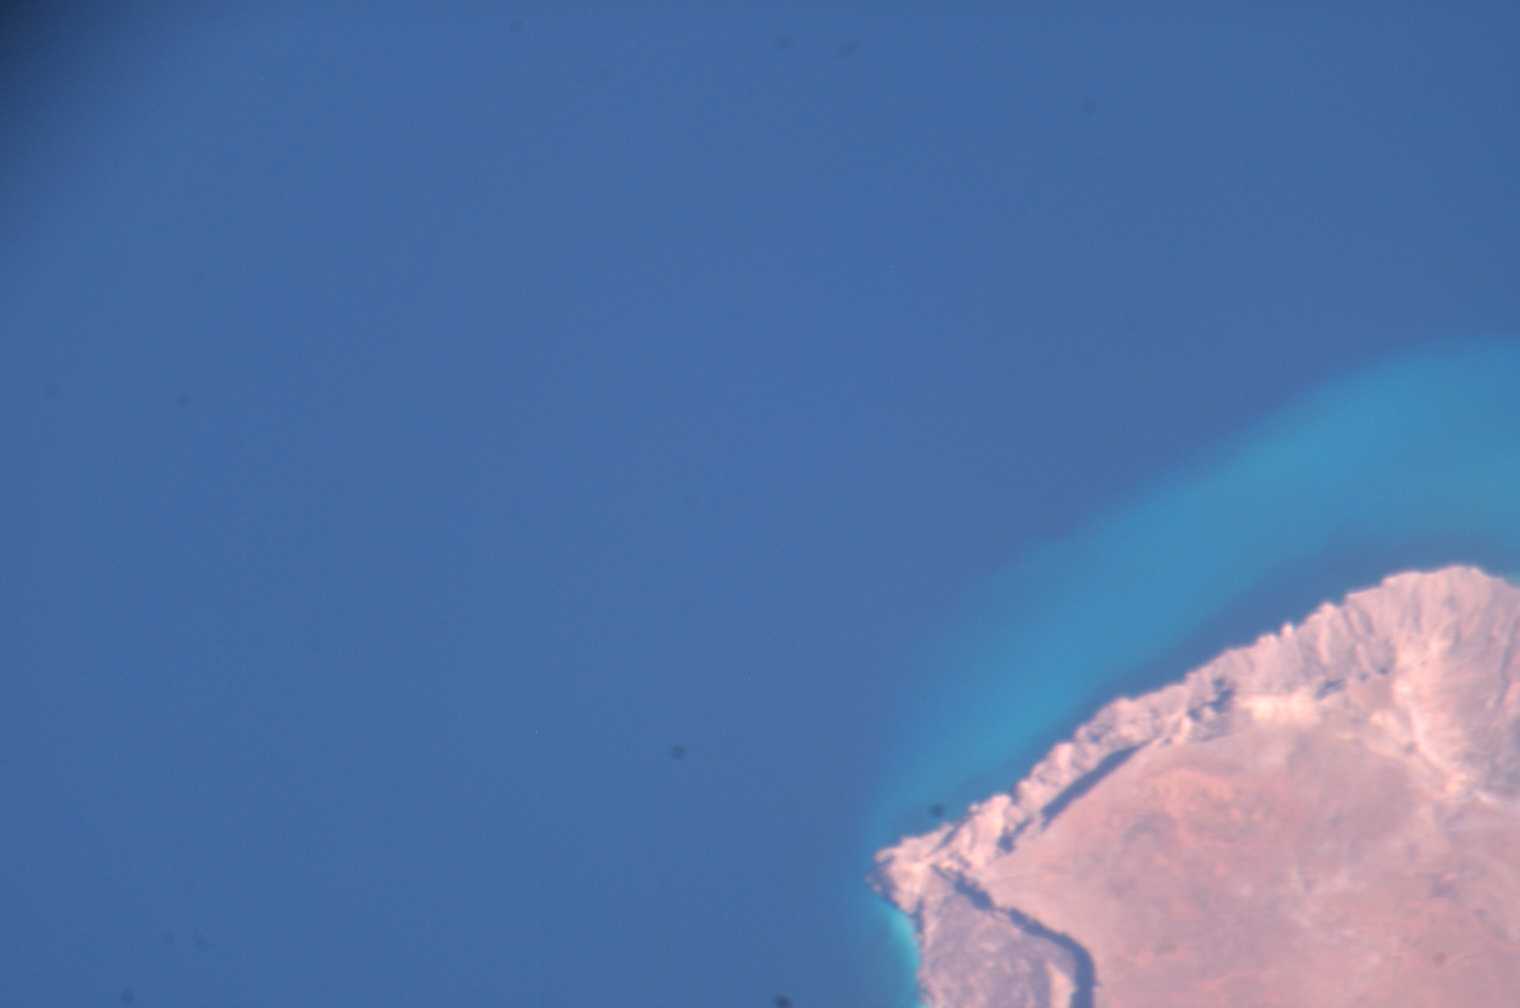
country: SOCOTRA
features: COAST, ARABIAN S.
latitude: 12.7
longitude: 53.4
